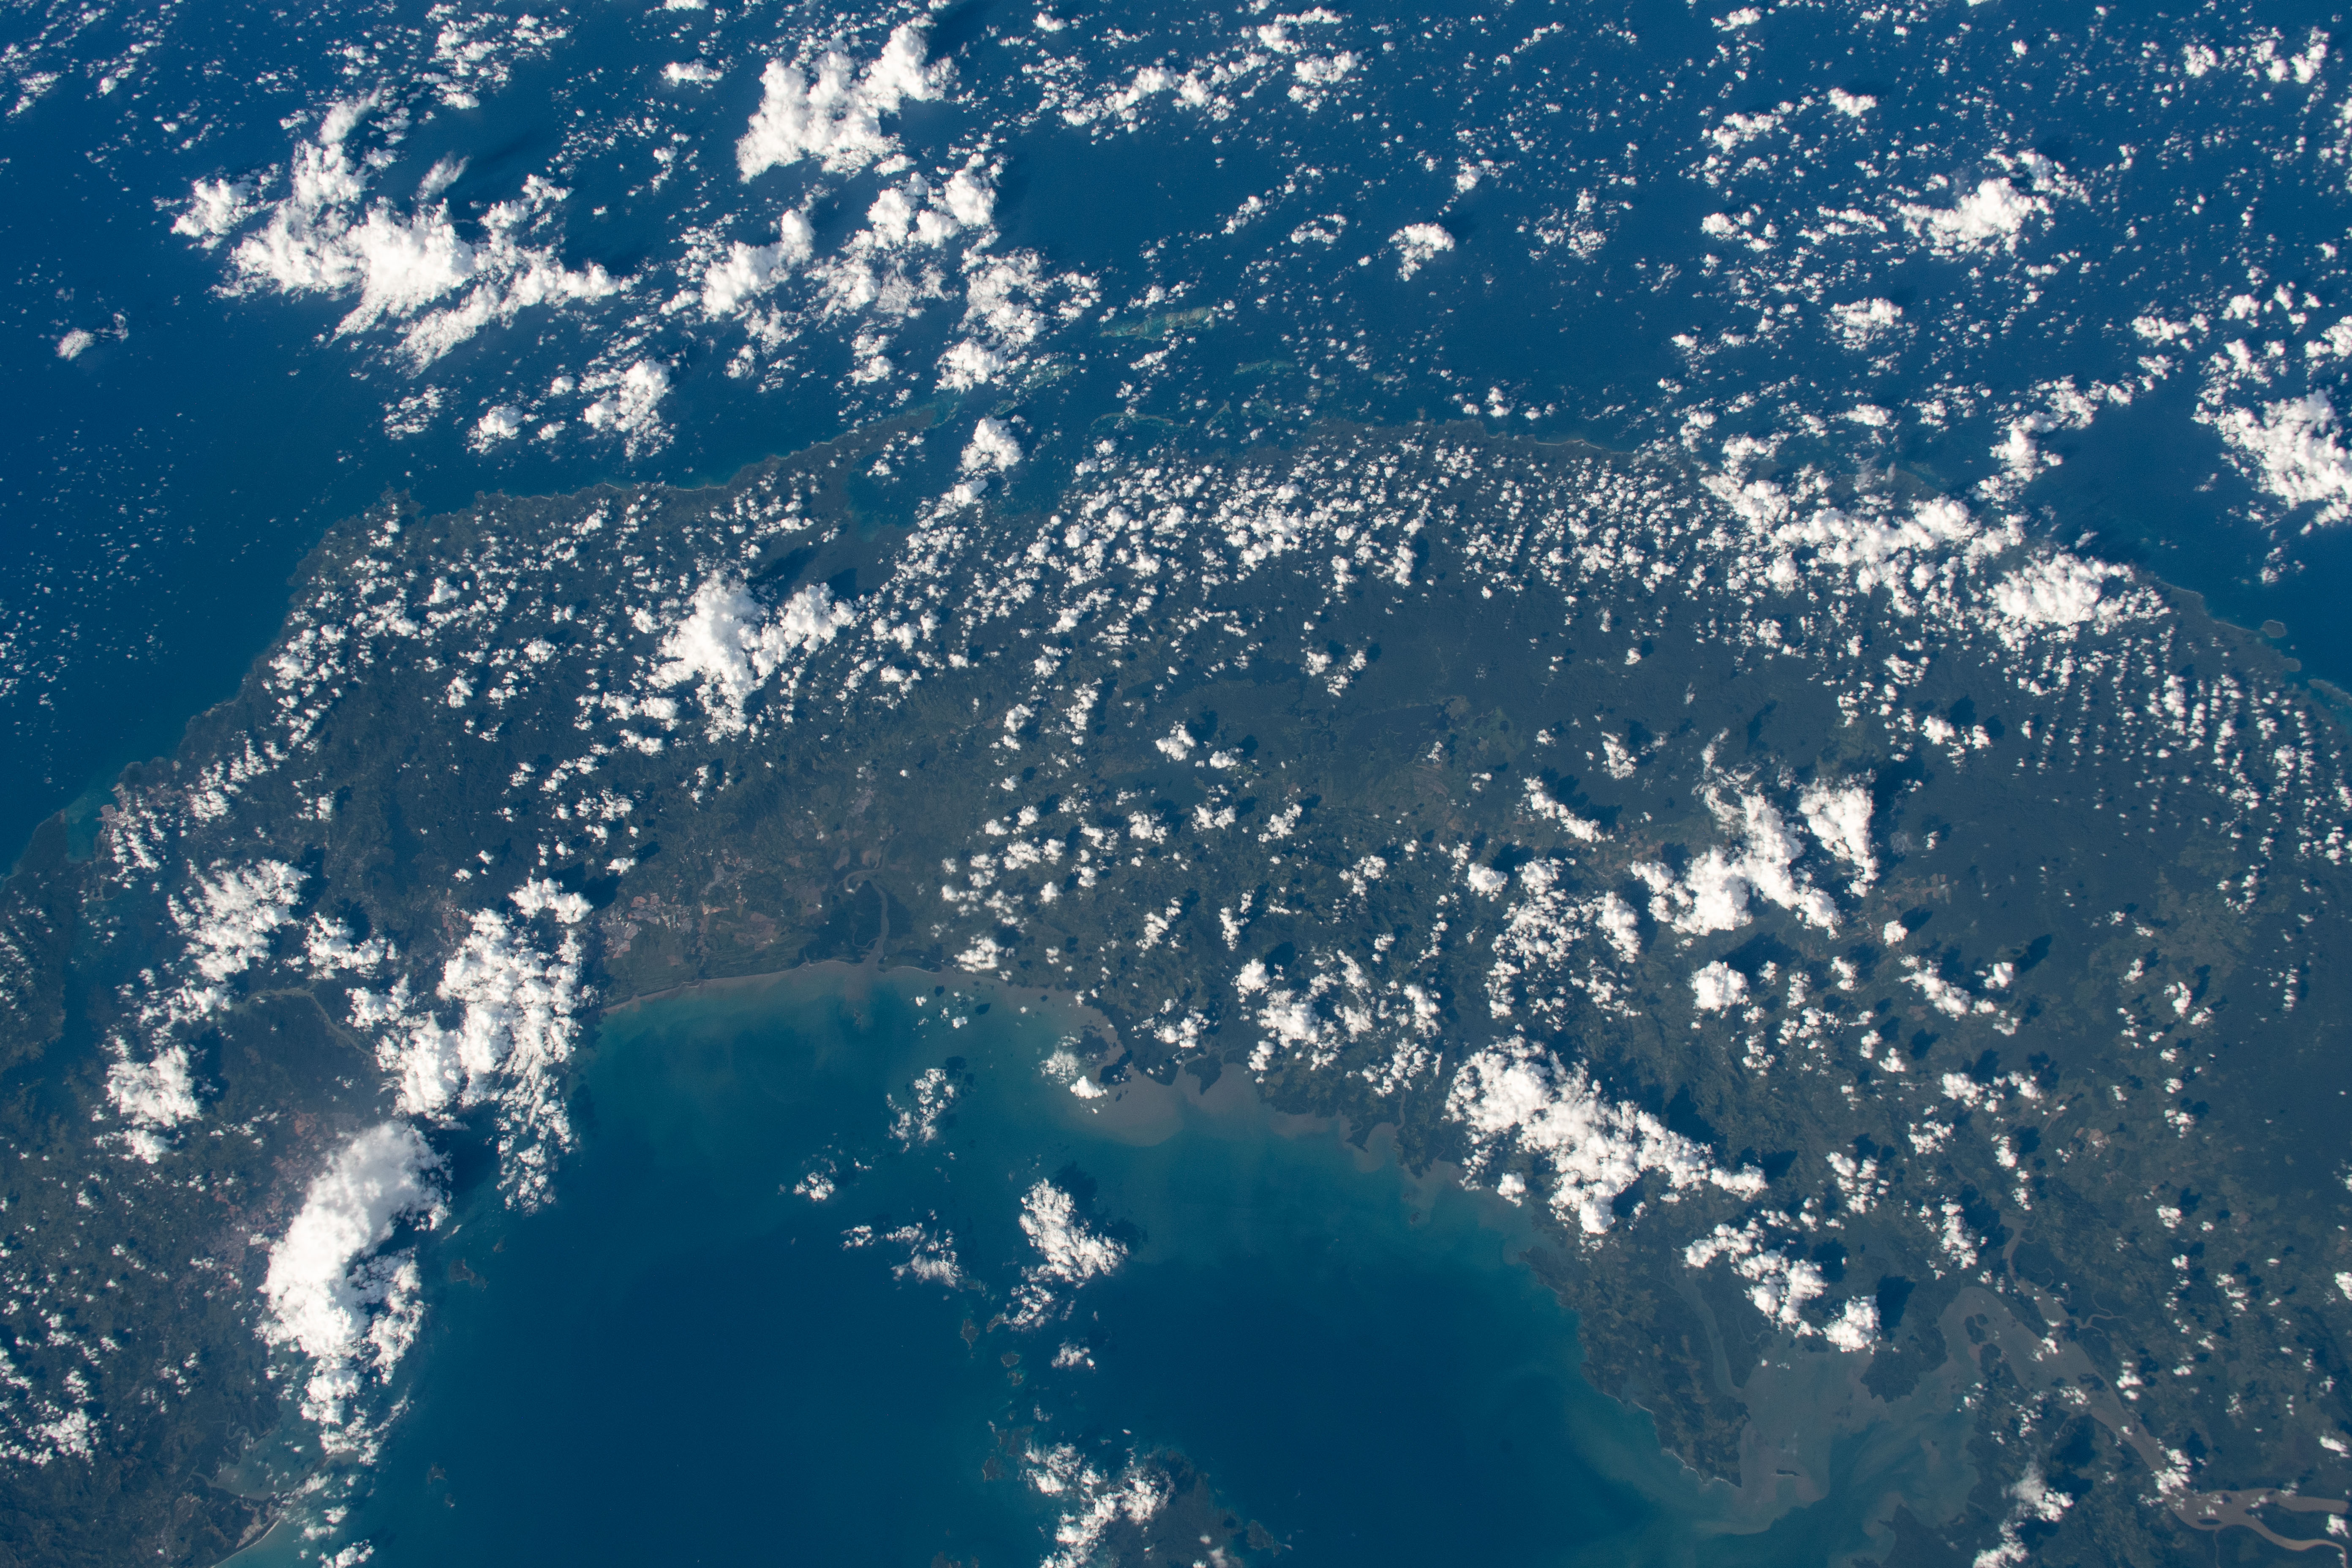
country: PANAMA
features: PANAMA
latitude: 9.0
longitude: -79.0
